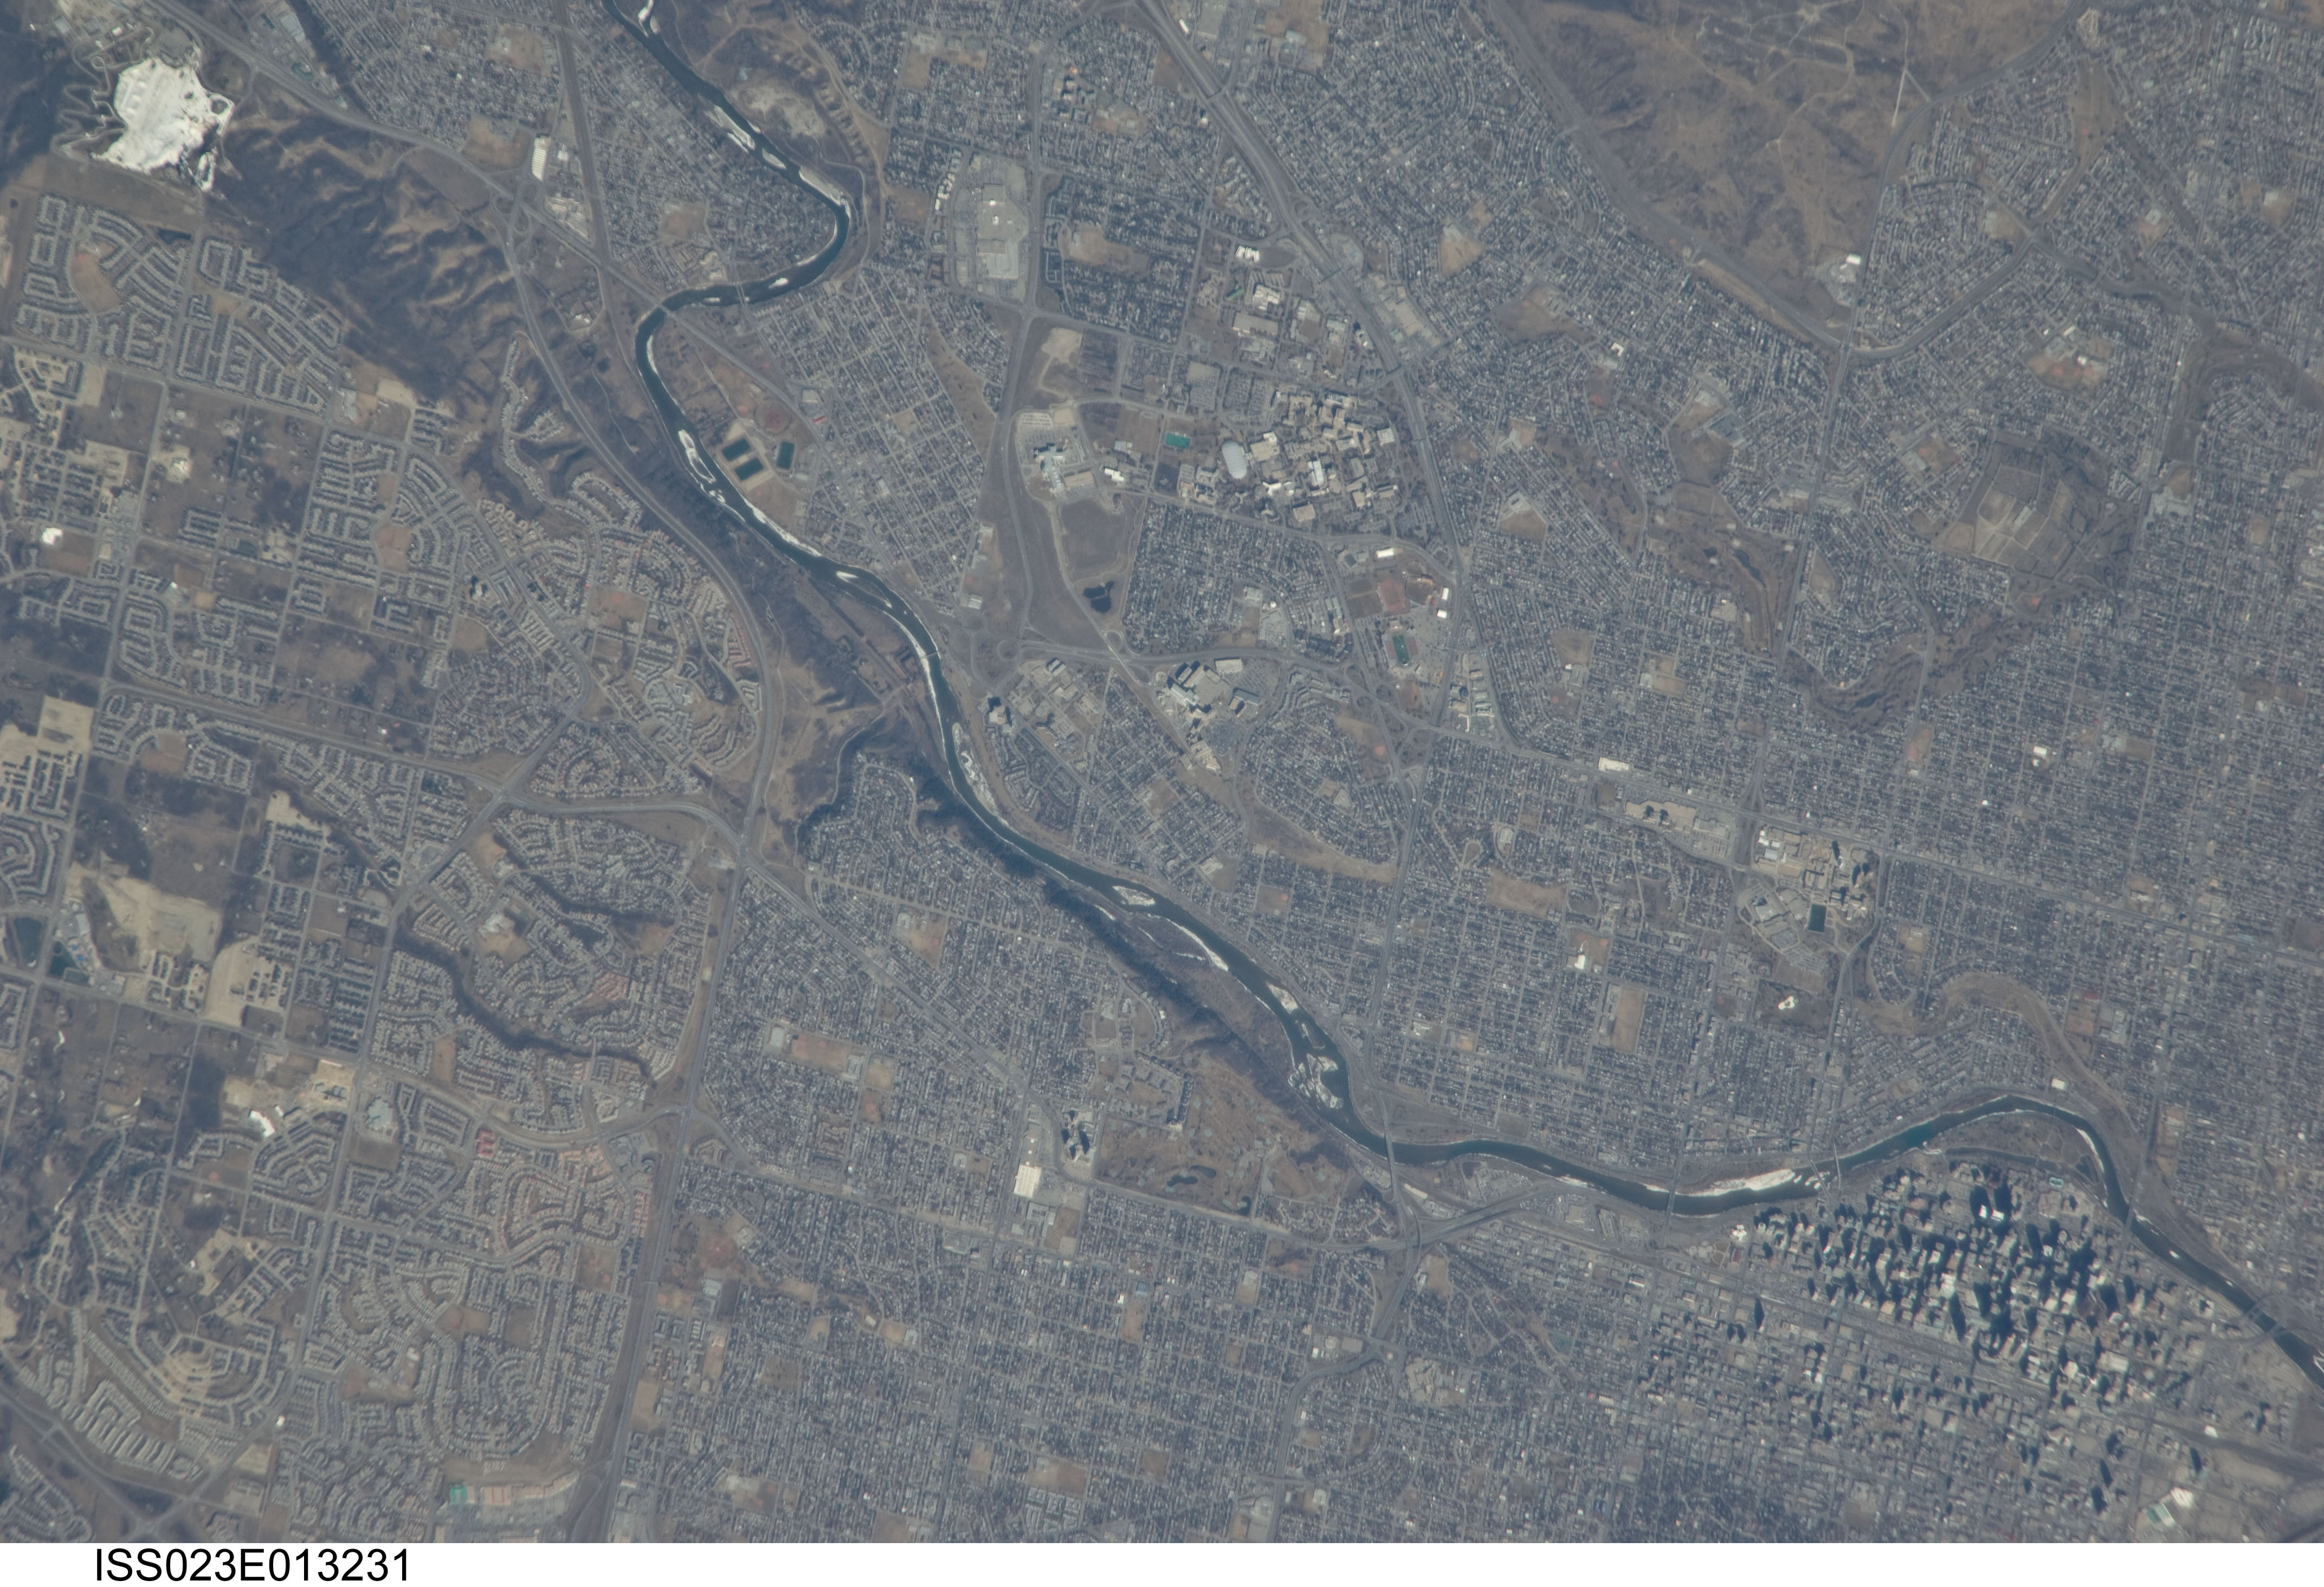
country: CANADA-A
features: CALGARY, BOW R., URBAN LAND COVER
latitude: 51.1
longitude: -114.1
